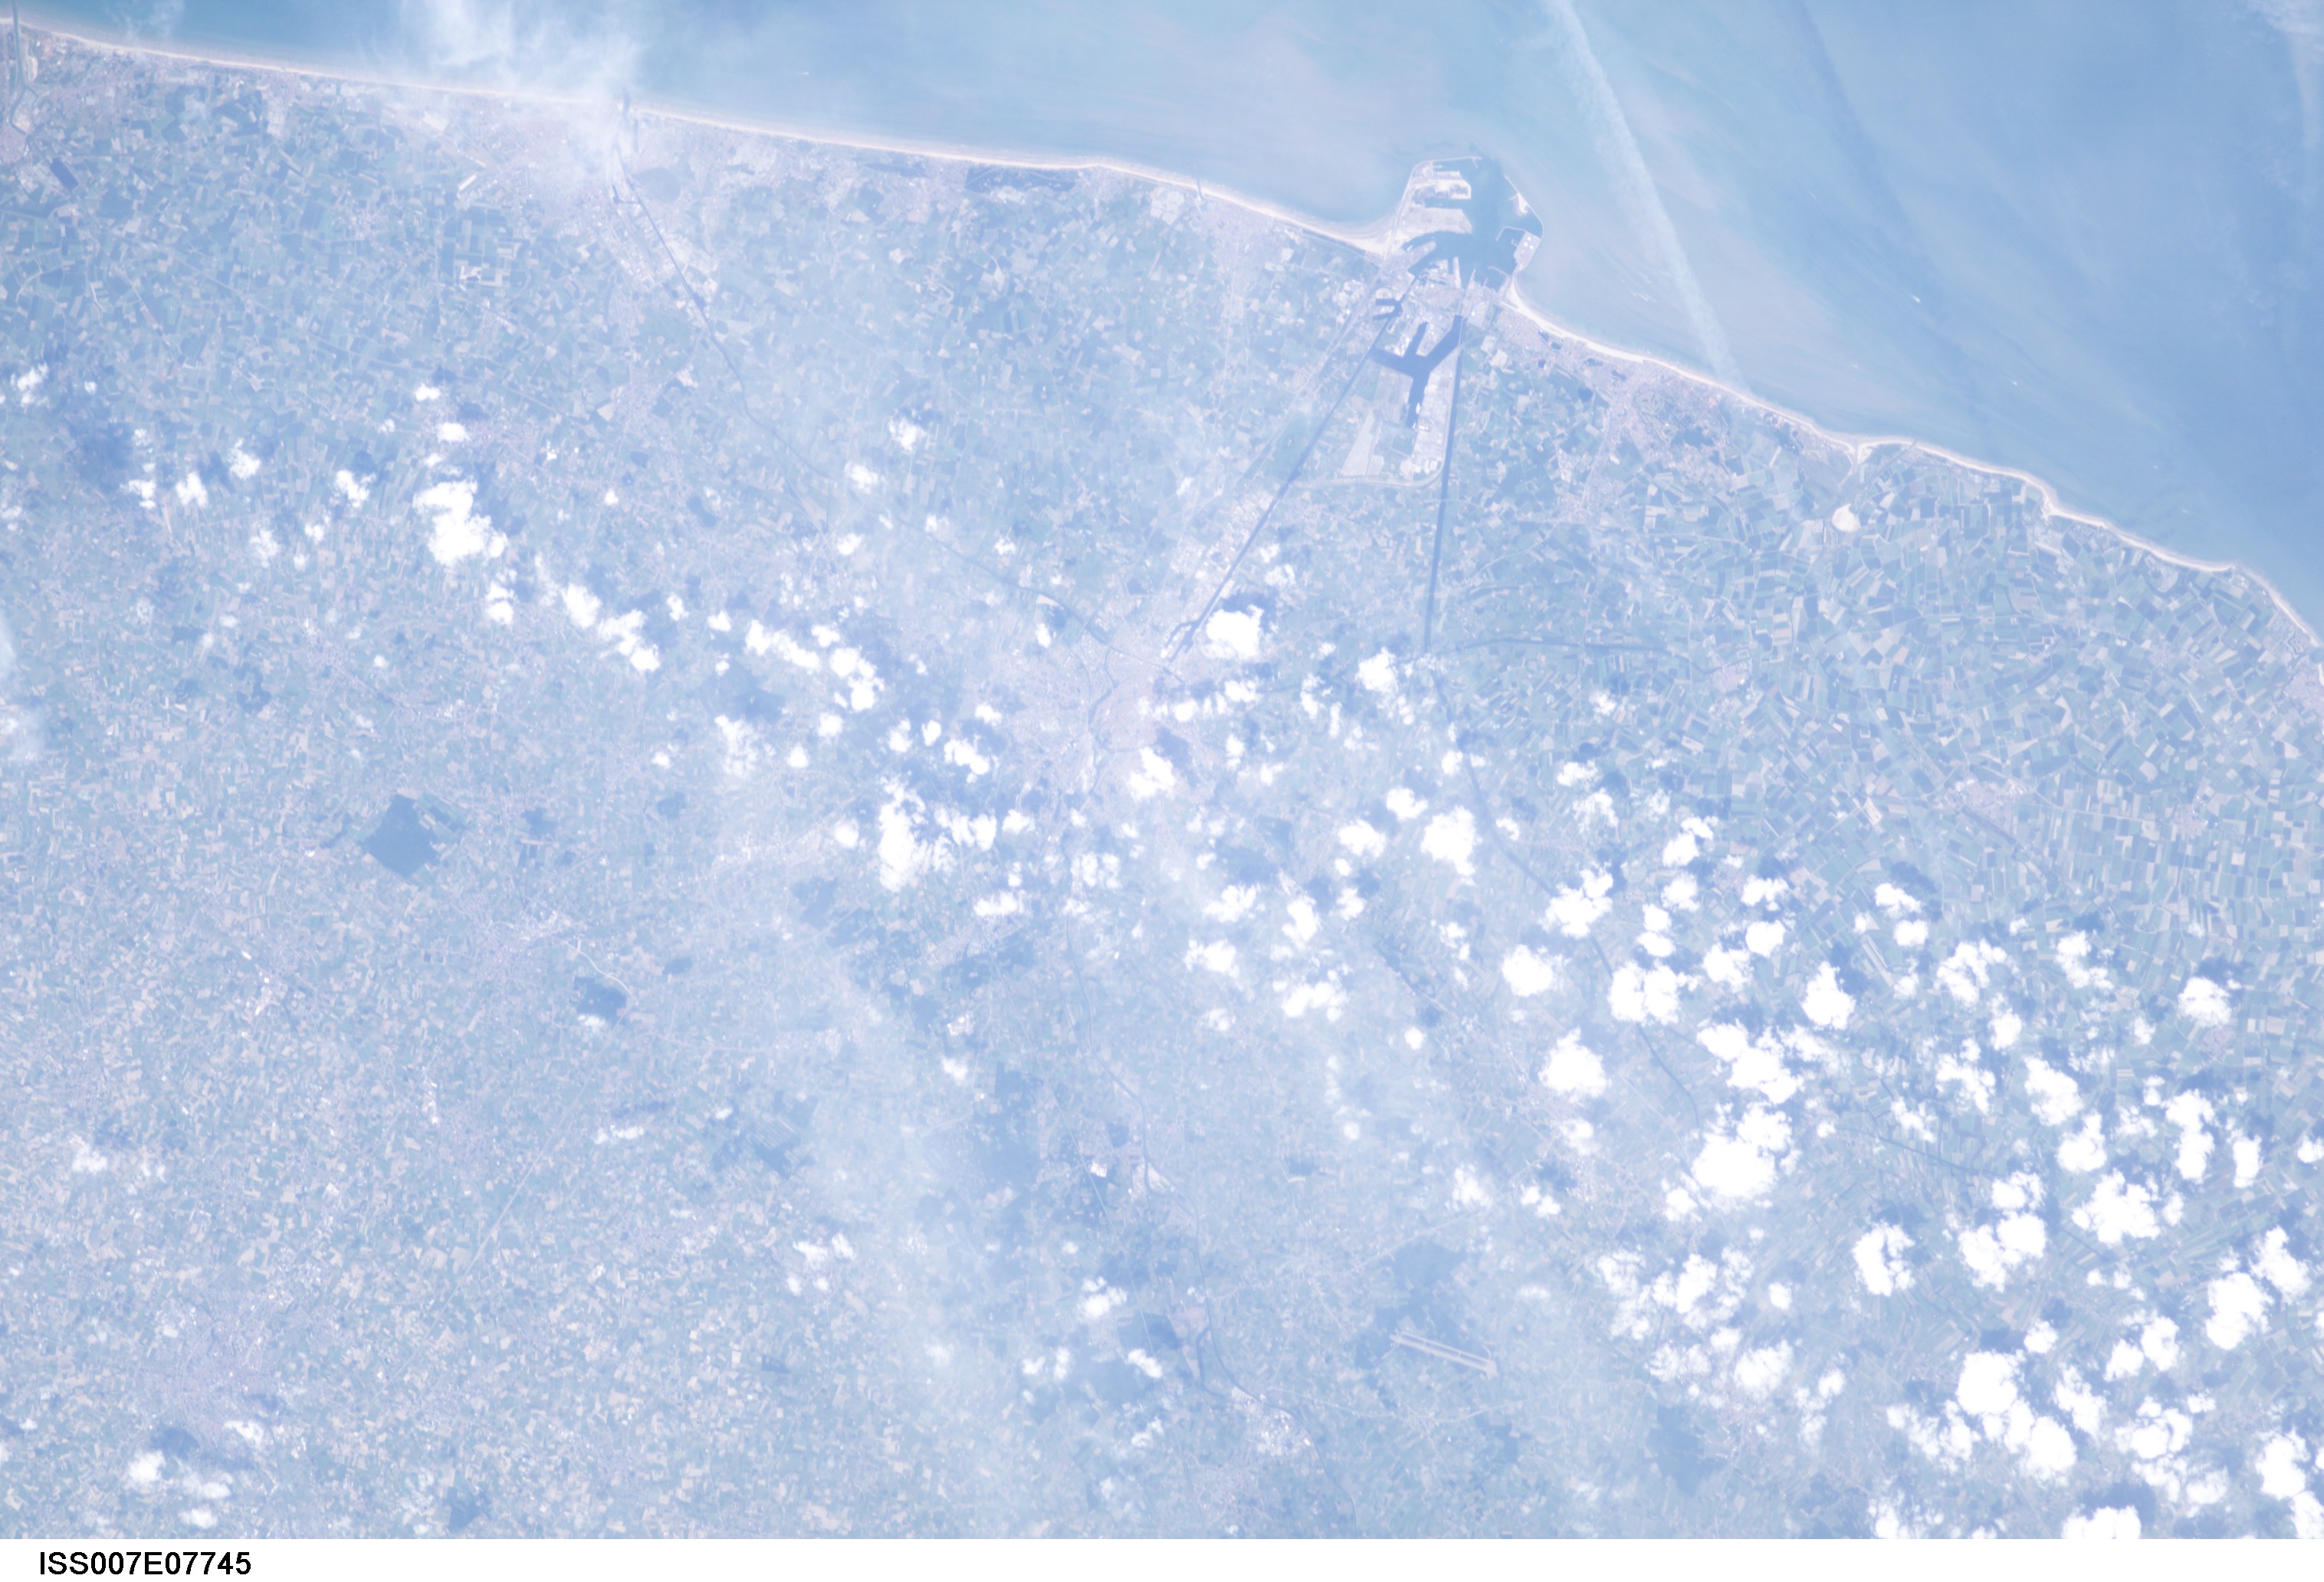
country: BELGIUM
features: BRUGGE, BOUDEWIJN CANAL
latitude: 51.0
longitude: 3.0
